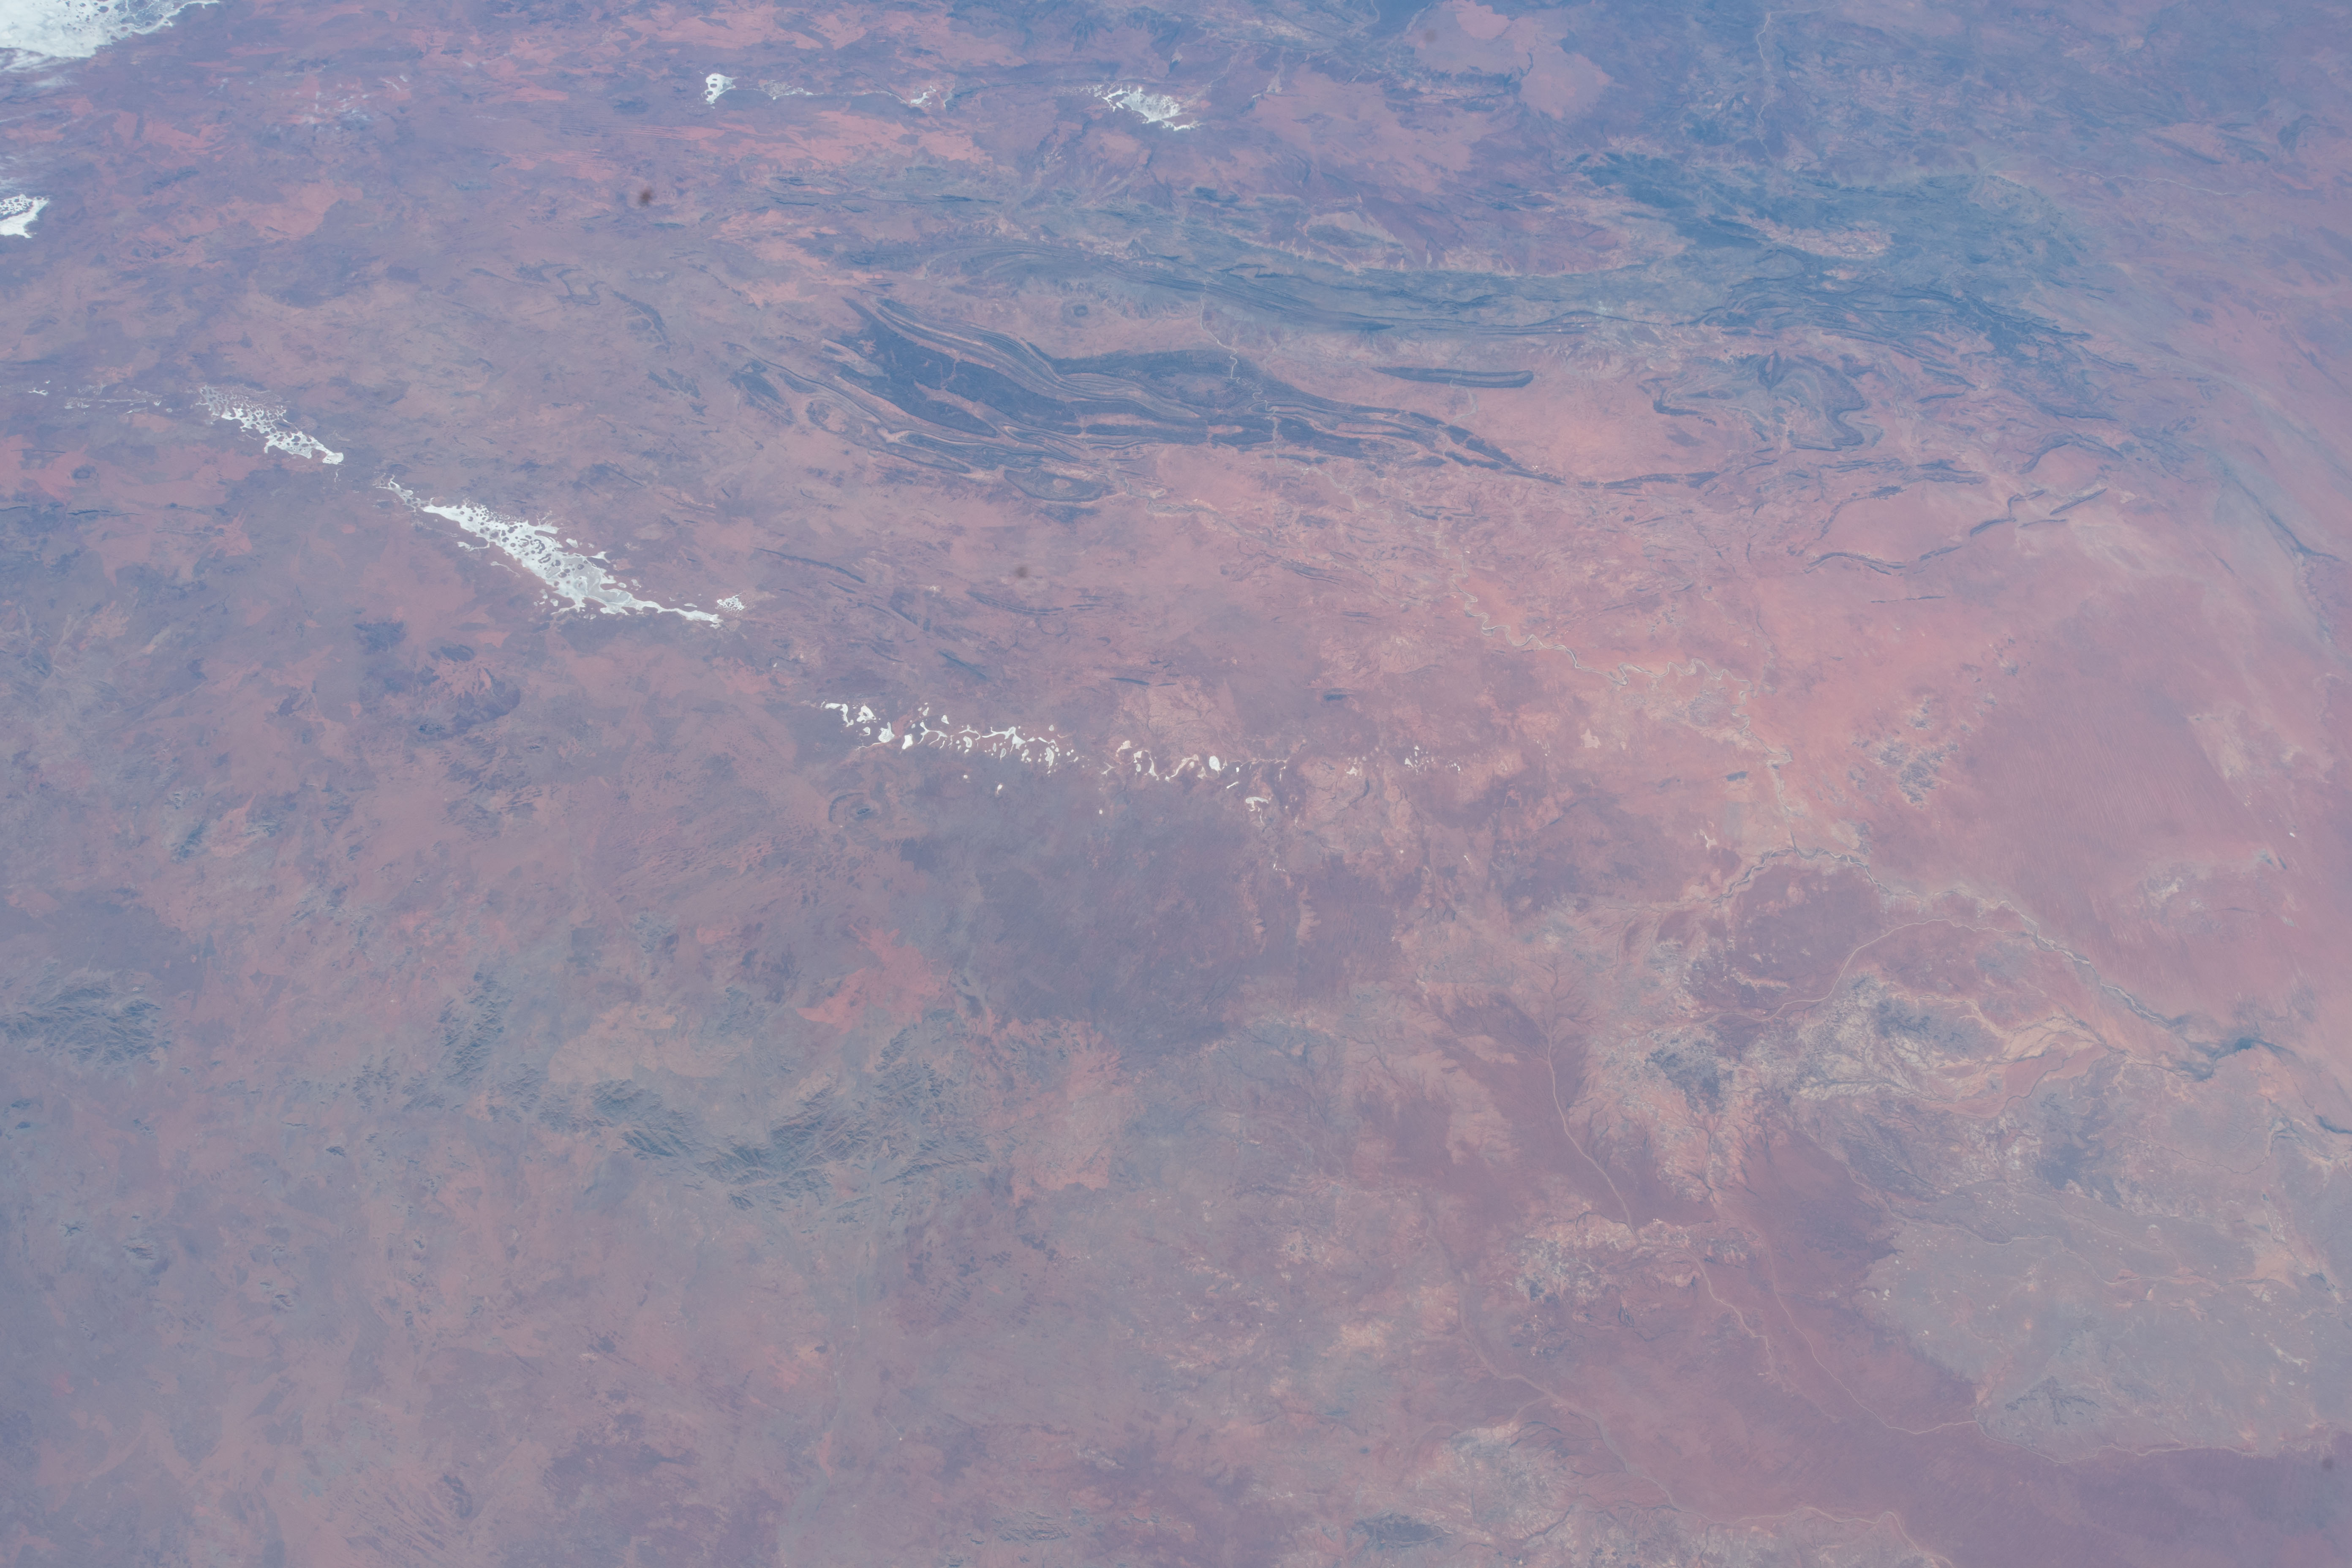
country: AUSTRALIA-NT
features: LAKE MACKAY, MACDONNELL RANGES, SIMPSON DESERT
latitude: -25.6
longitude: 131.8
